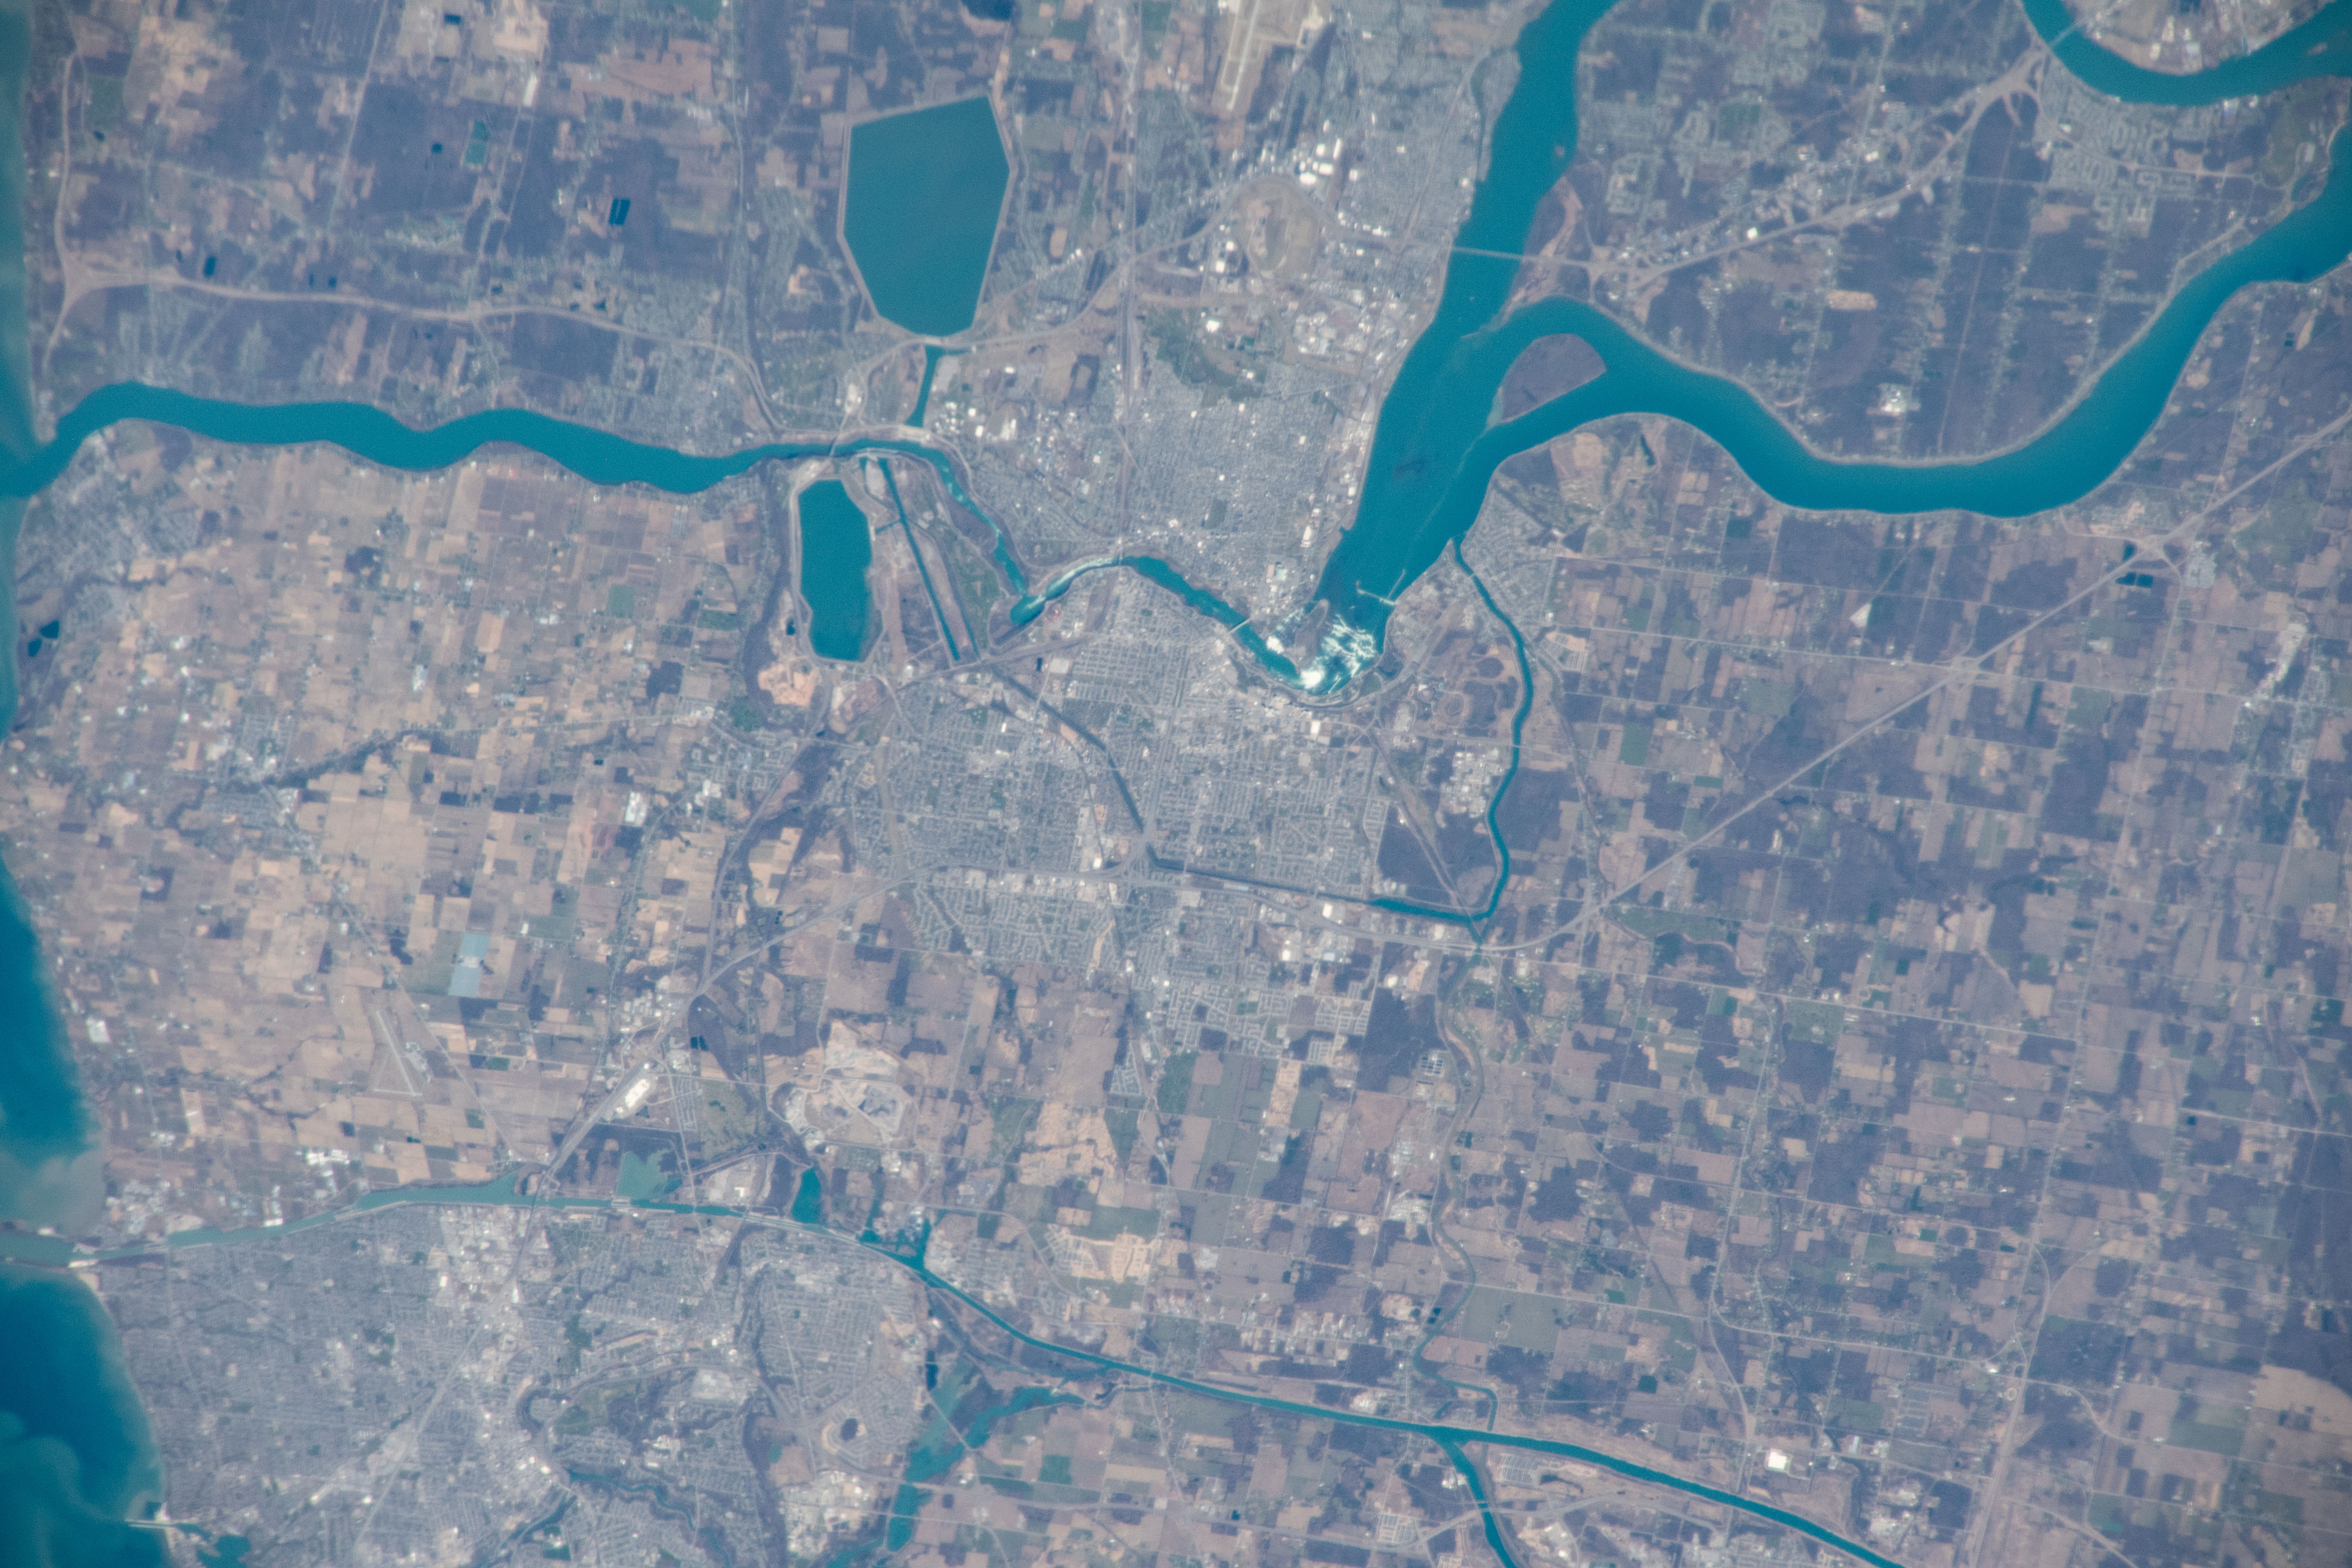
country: USA-NEW YORK
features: NAVY ISLAND, NIAGARA FALLS, NIAGARA RIVER, SHEENWATER
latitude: 43.1
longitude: -79.1
